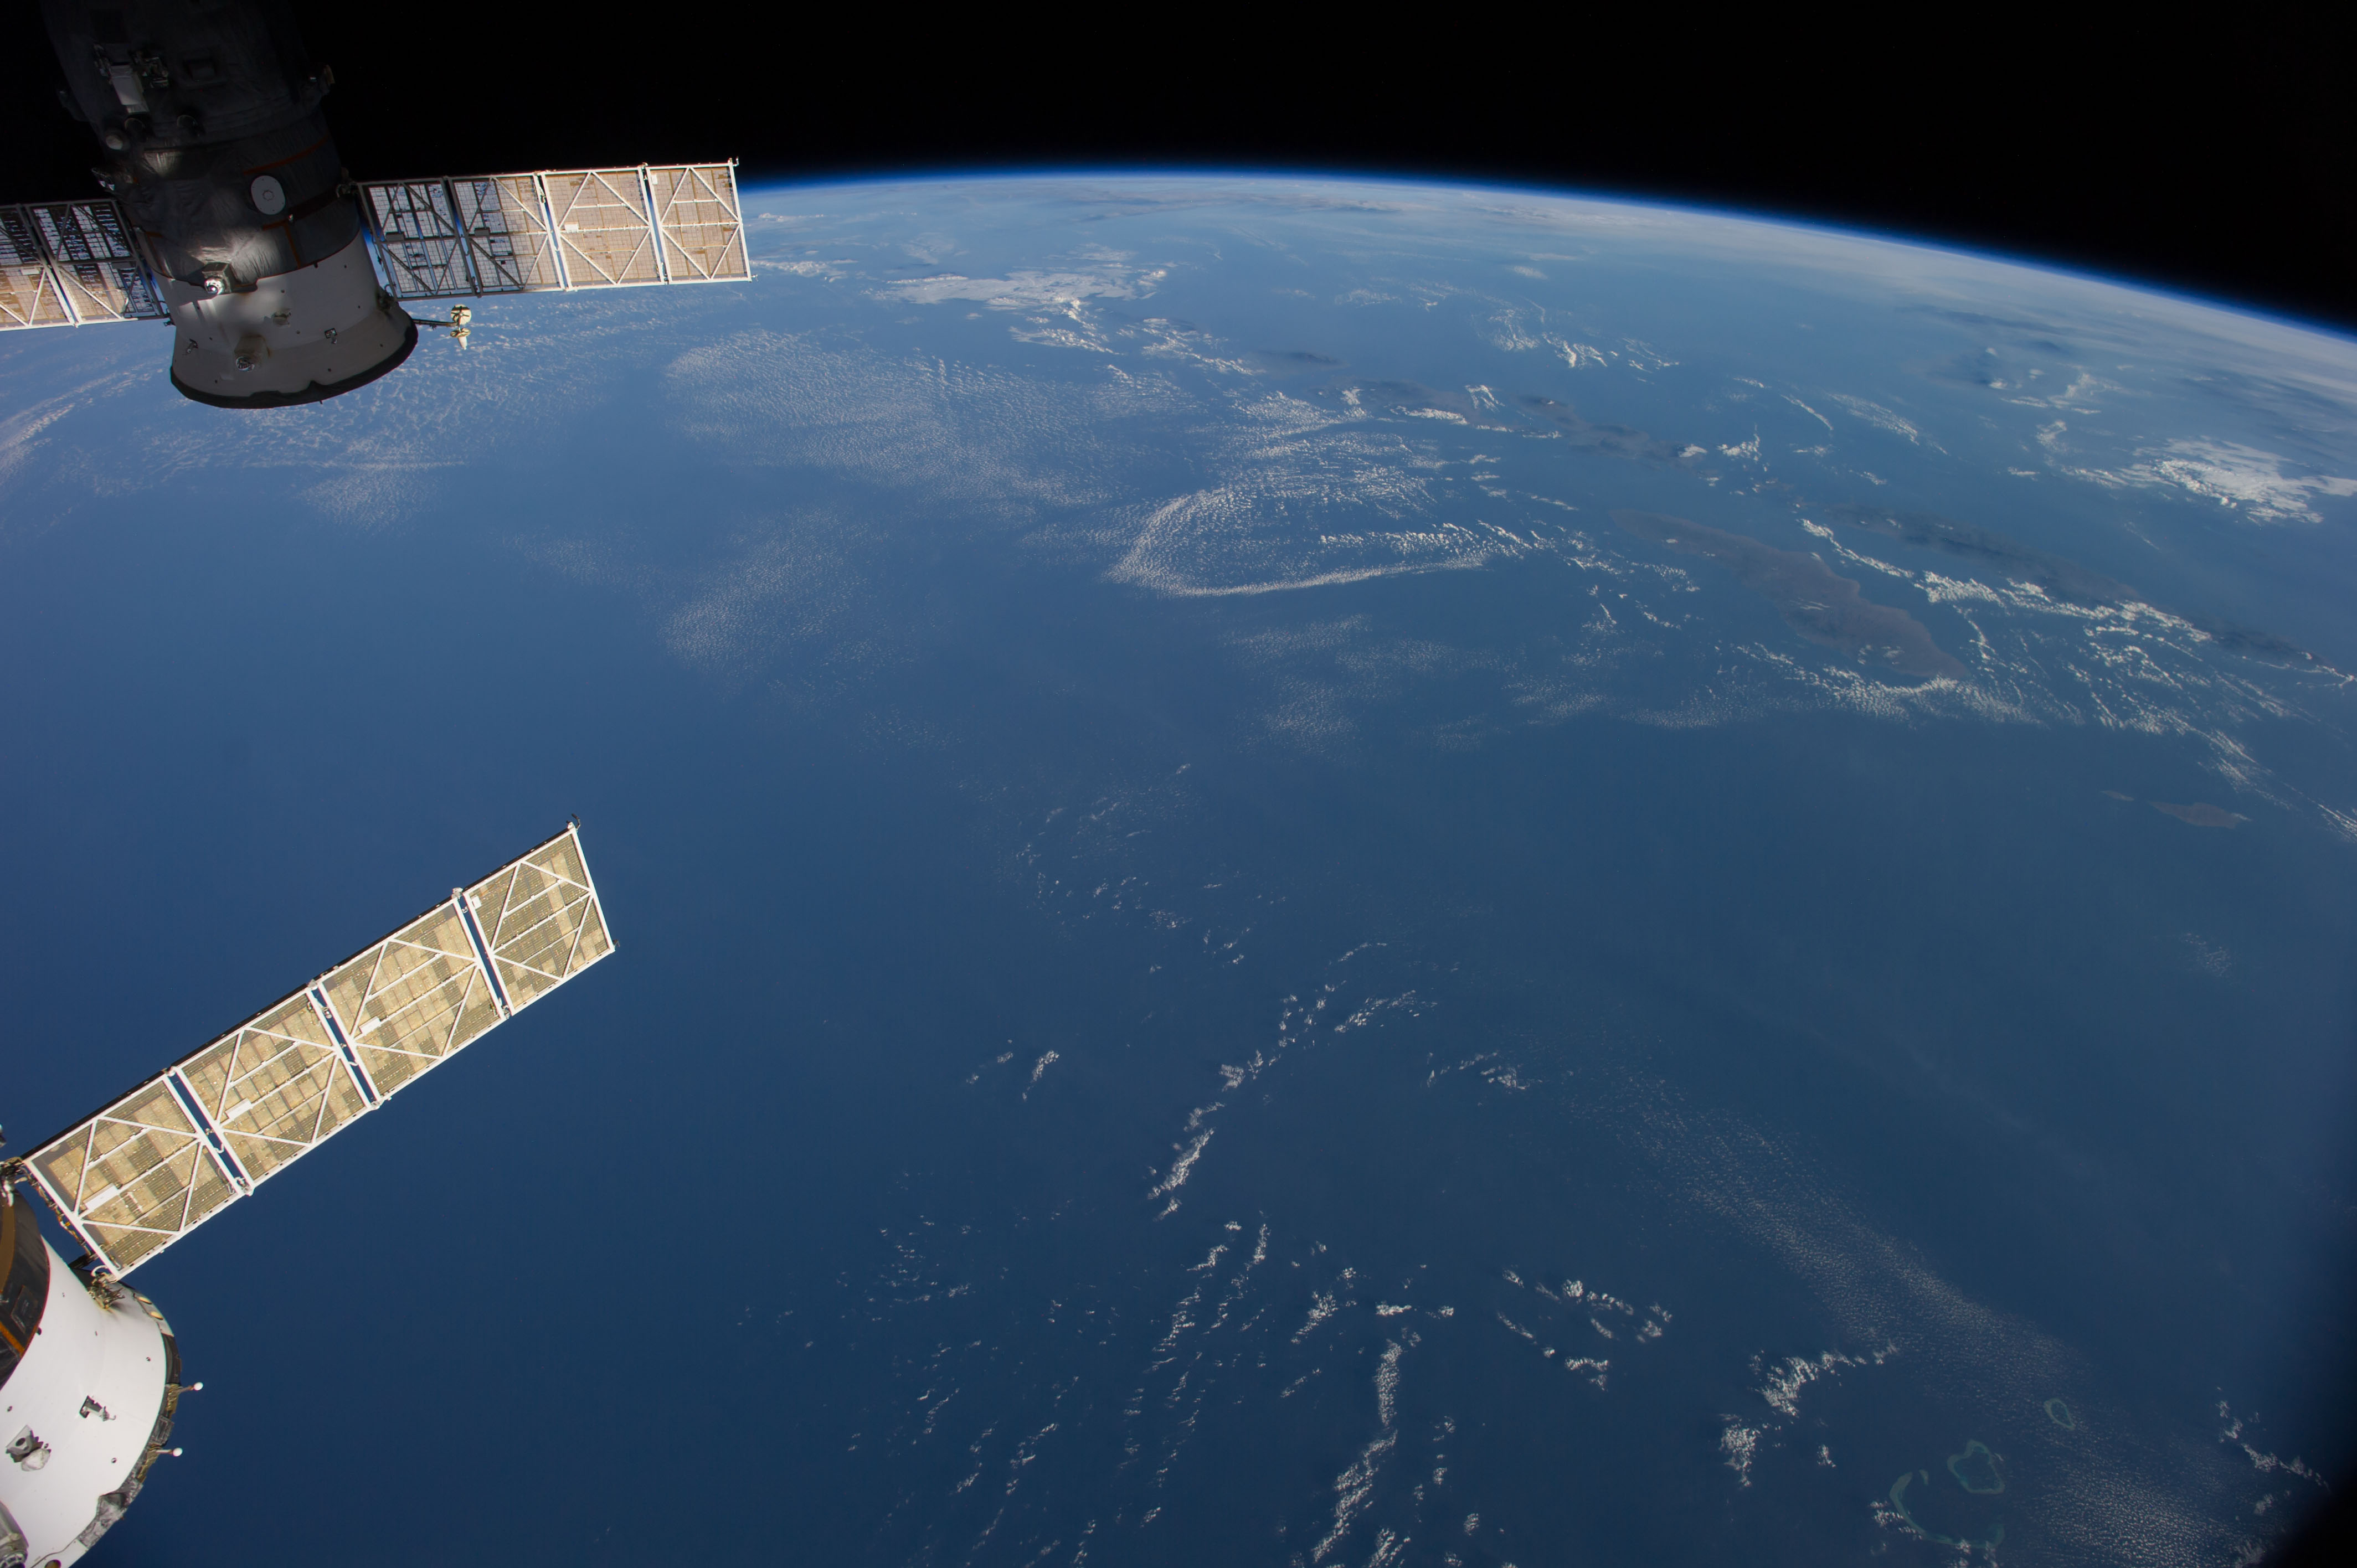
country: AUSTRALIA-WA
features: INDIAN O., JAVA S., BALI S., FLORES S., SAVU S., W. NUSA TENGGARA, E. NUSA TENGGARA, ATMOSPHERIC LIMB
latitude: -12.5
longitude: 117.0
